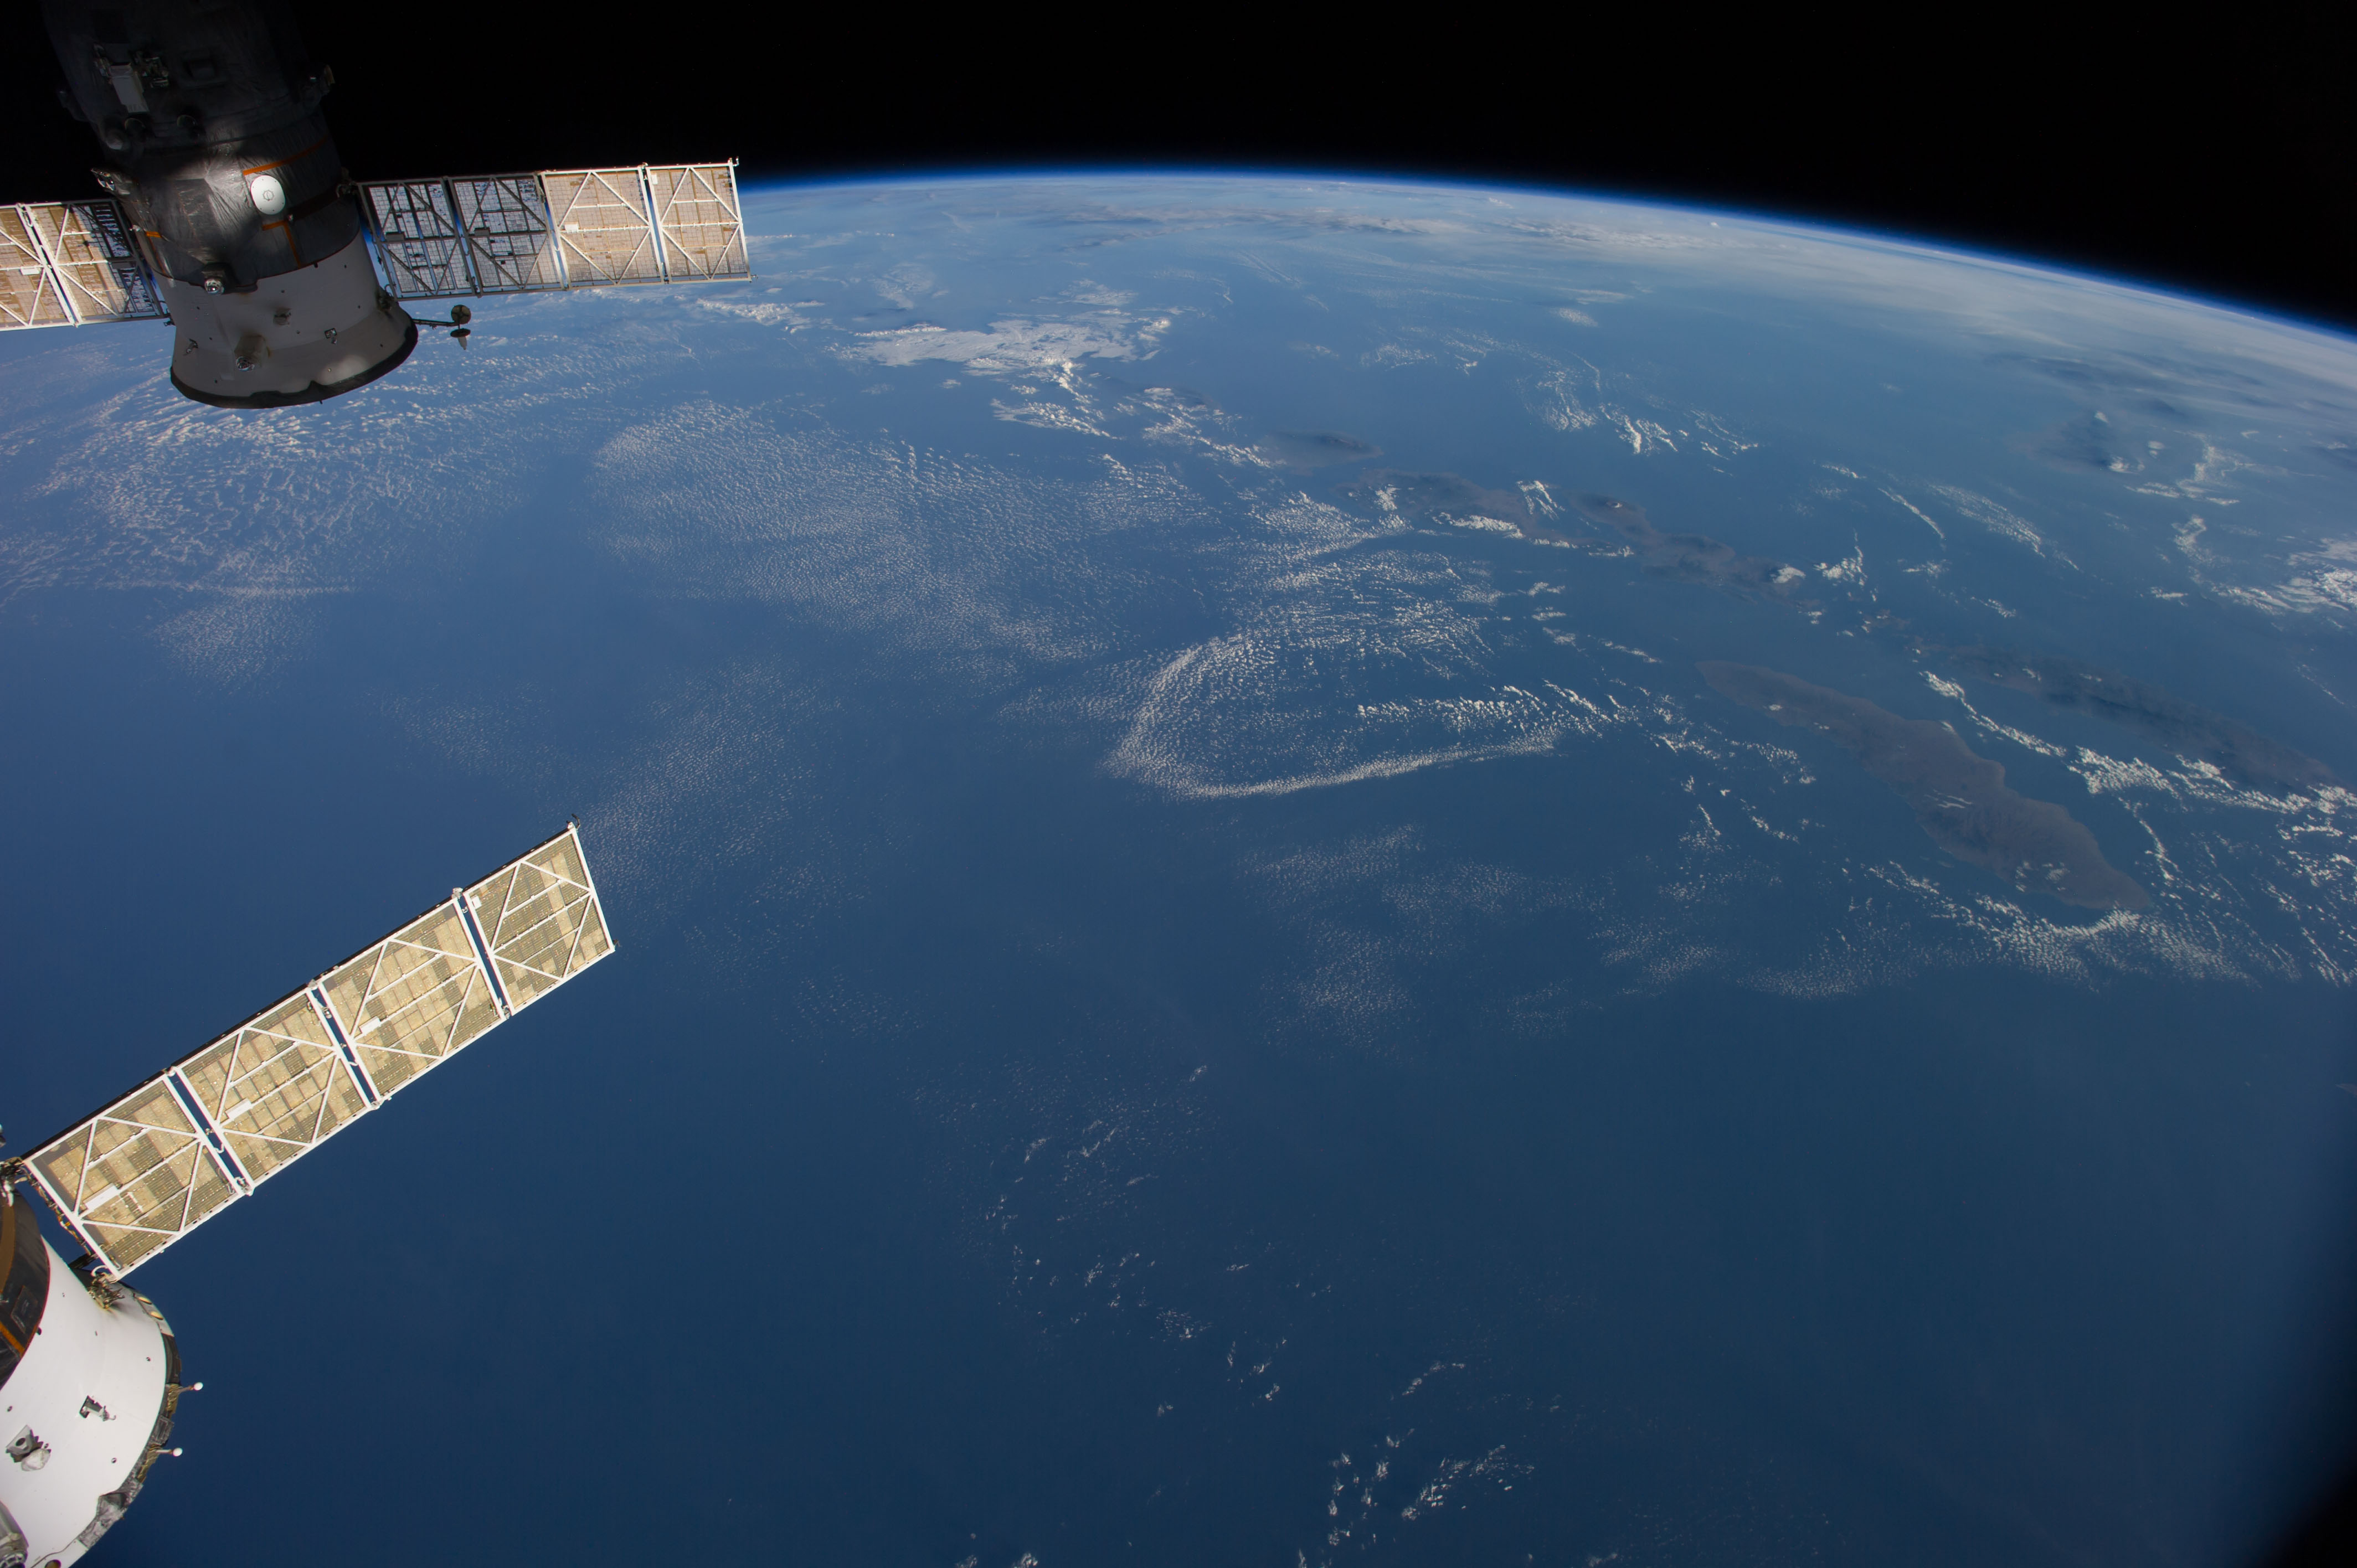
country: AUSTRALIA-WA
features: JAVA S., BALI S., FLORES S., W. NUSA TENGGARA, ATMOSPHERIC LIMB
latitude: -11.0
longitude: 117.0
